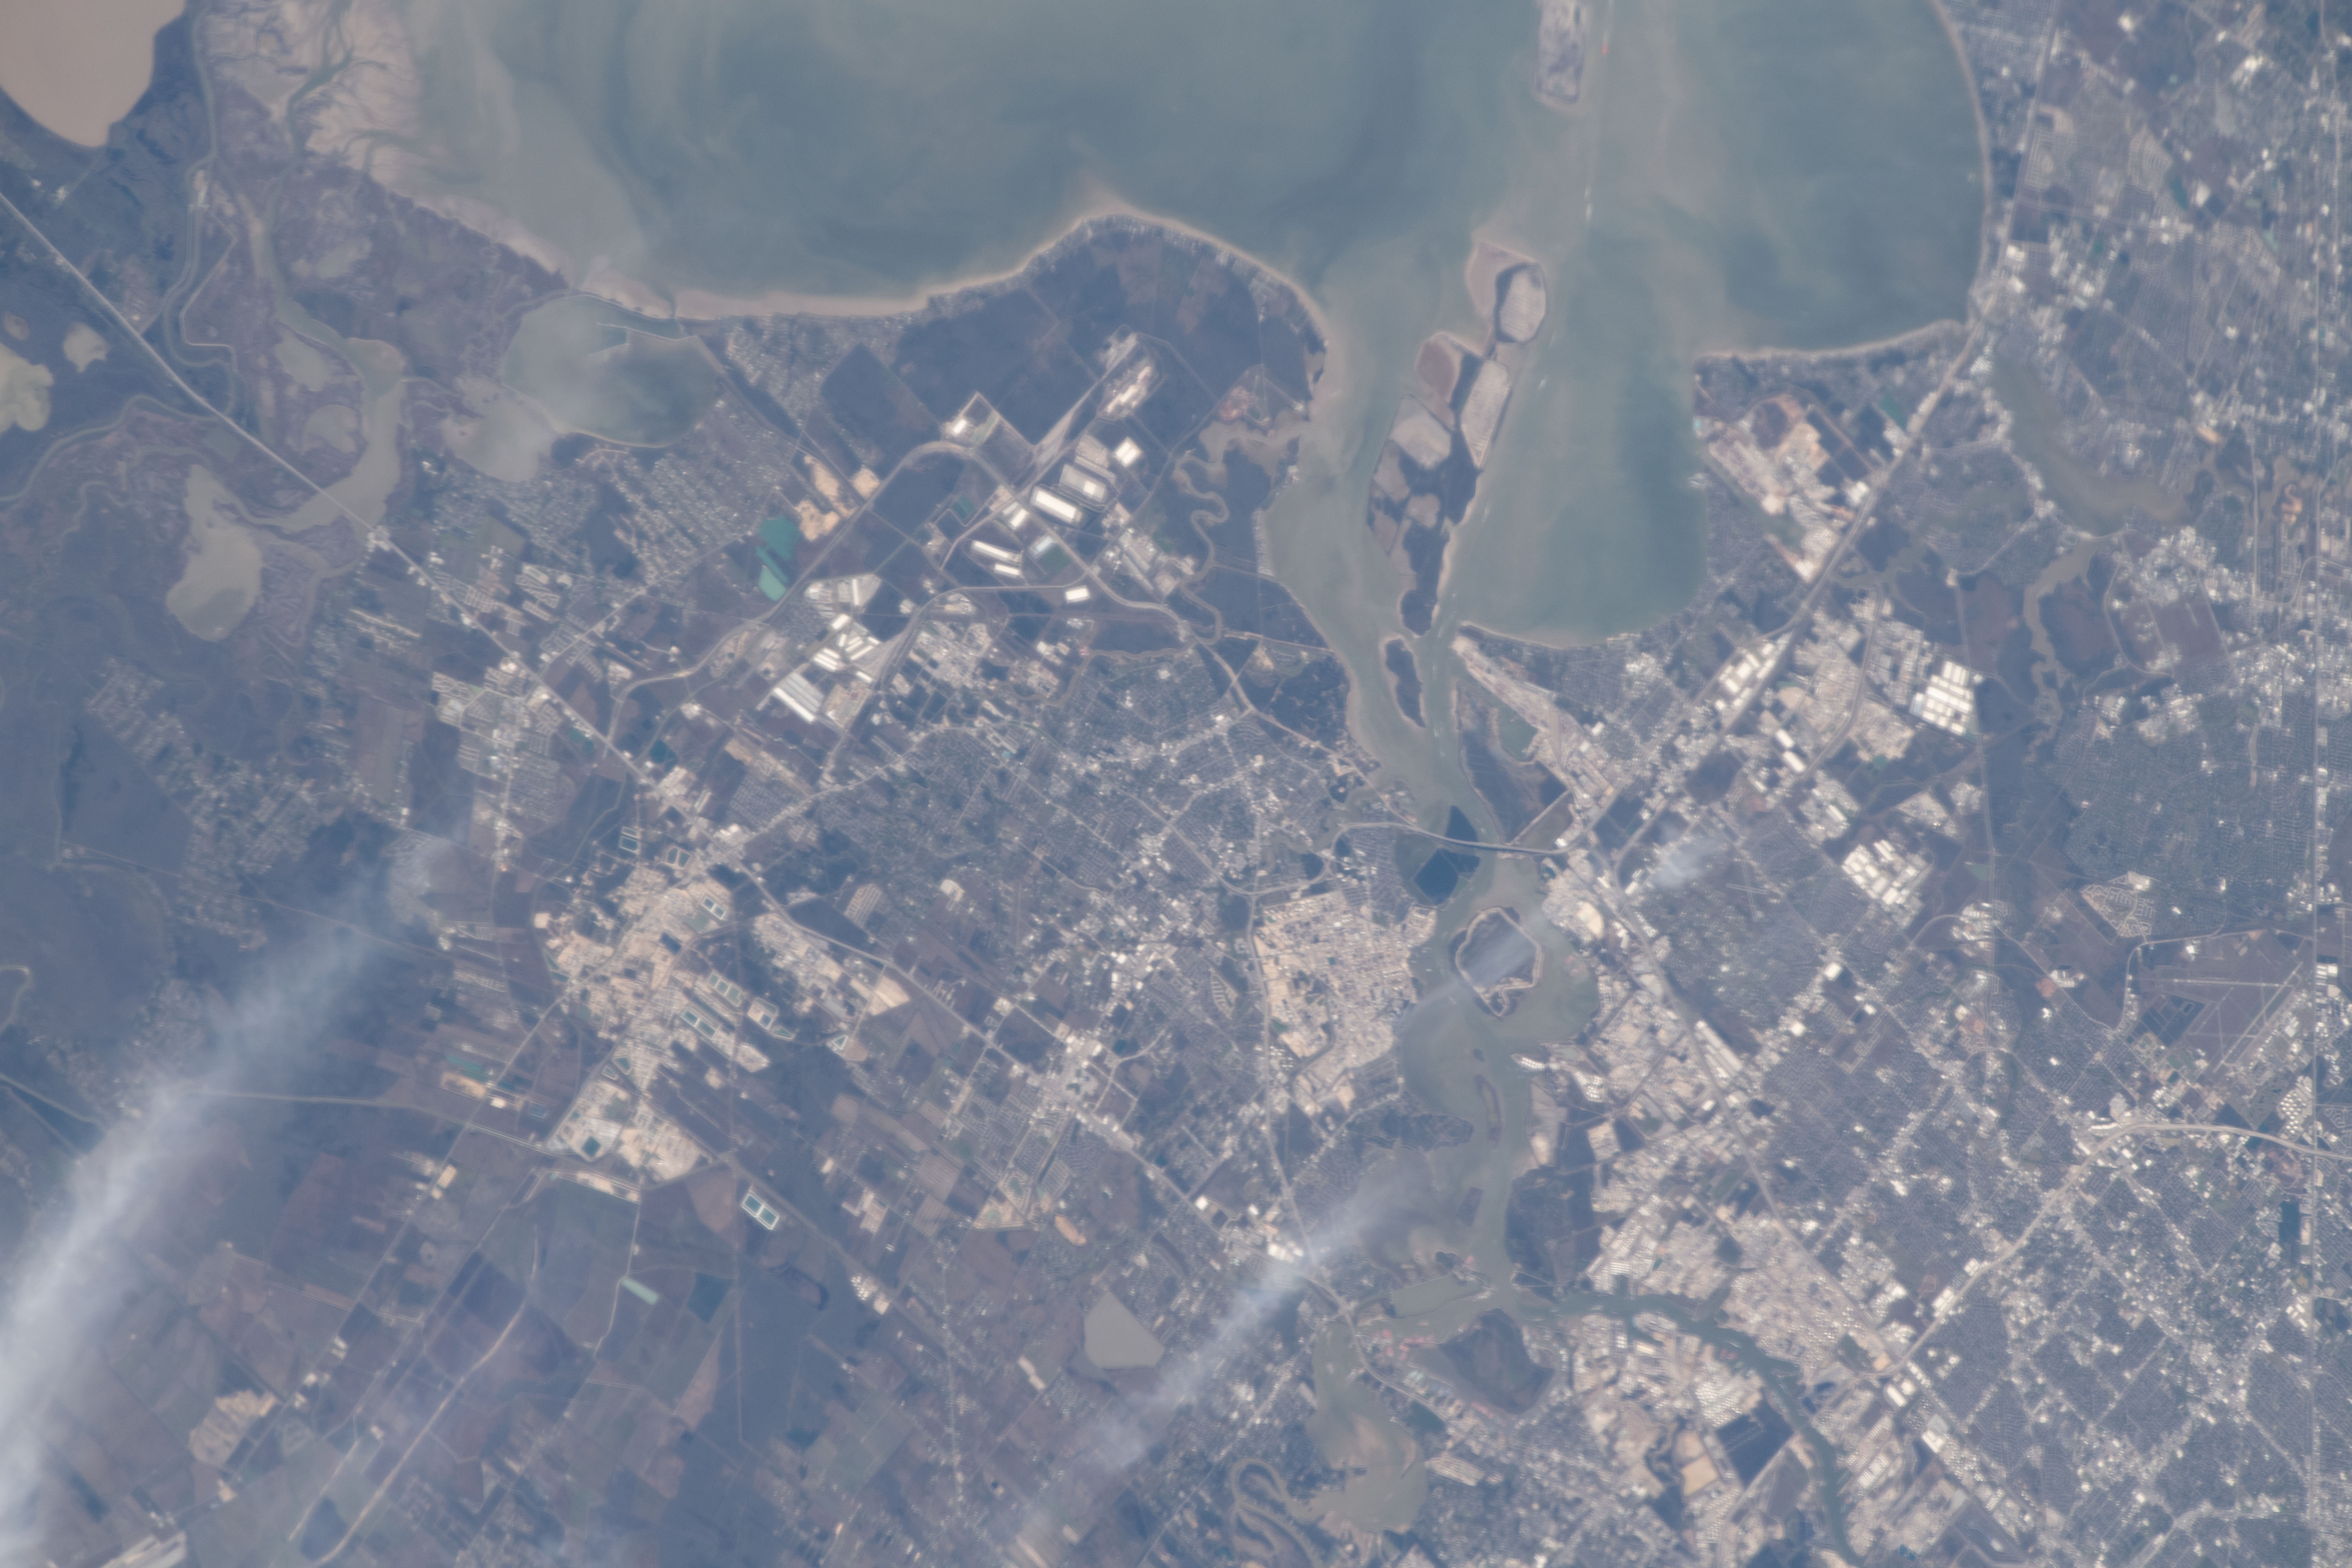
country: USA-TEXAS
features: BAY CITY, TRINITY BAY
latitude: 29.8
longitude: -95.0
